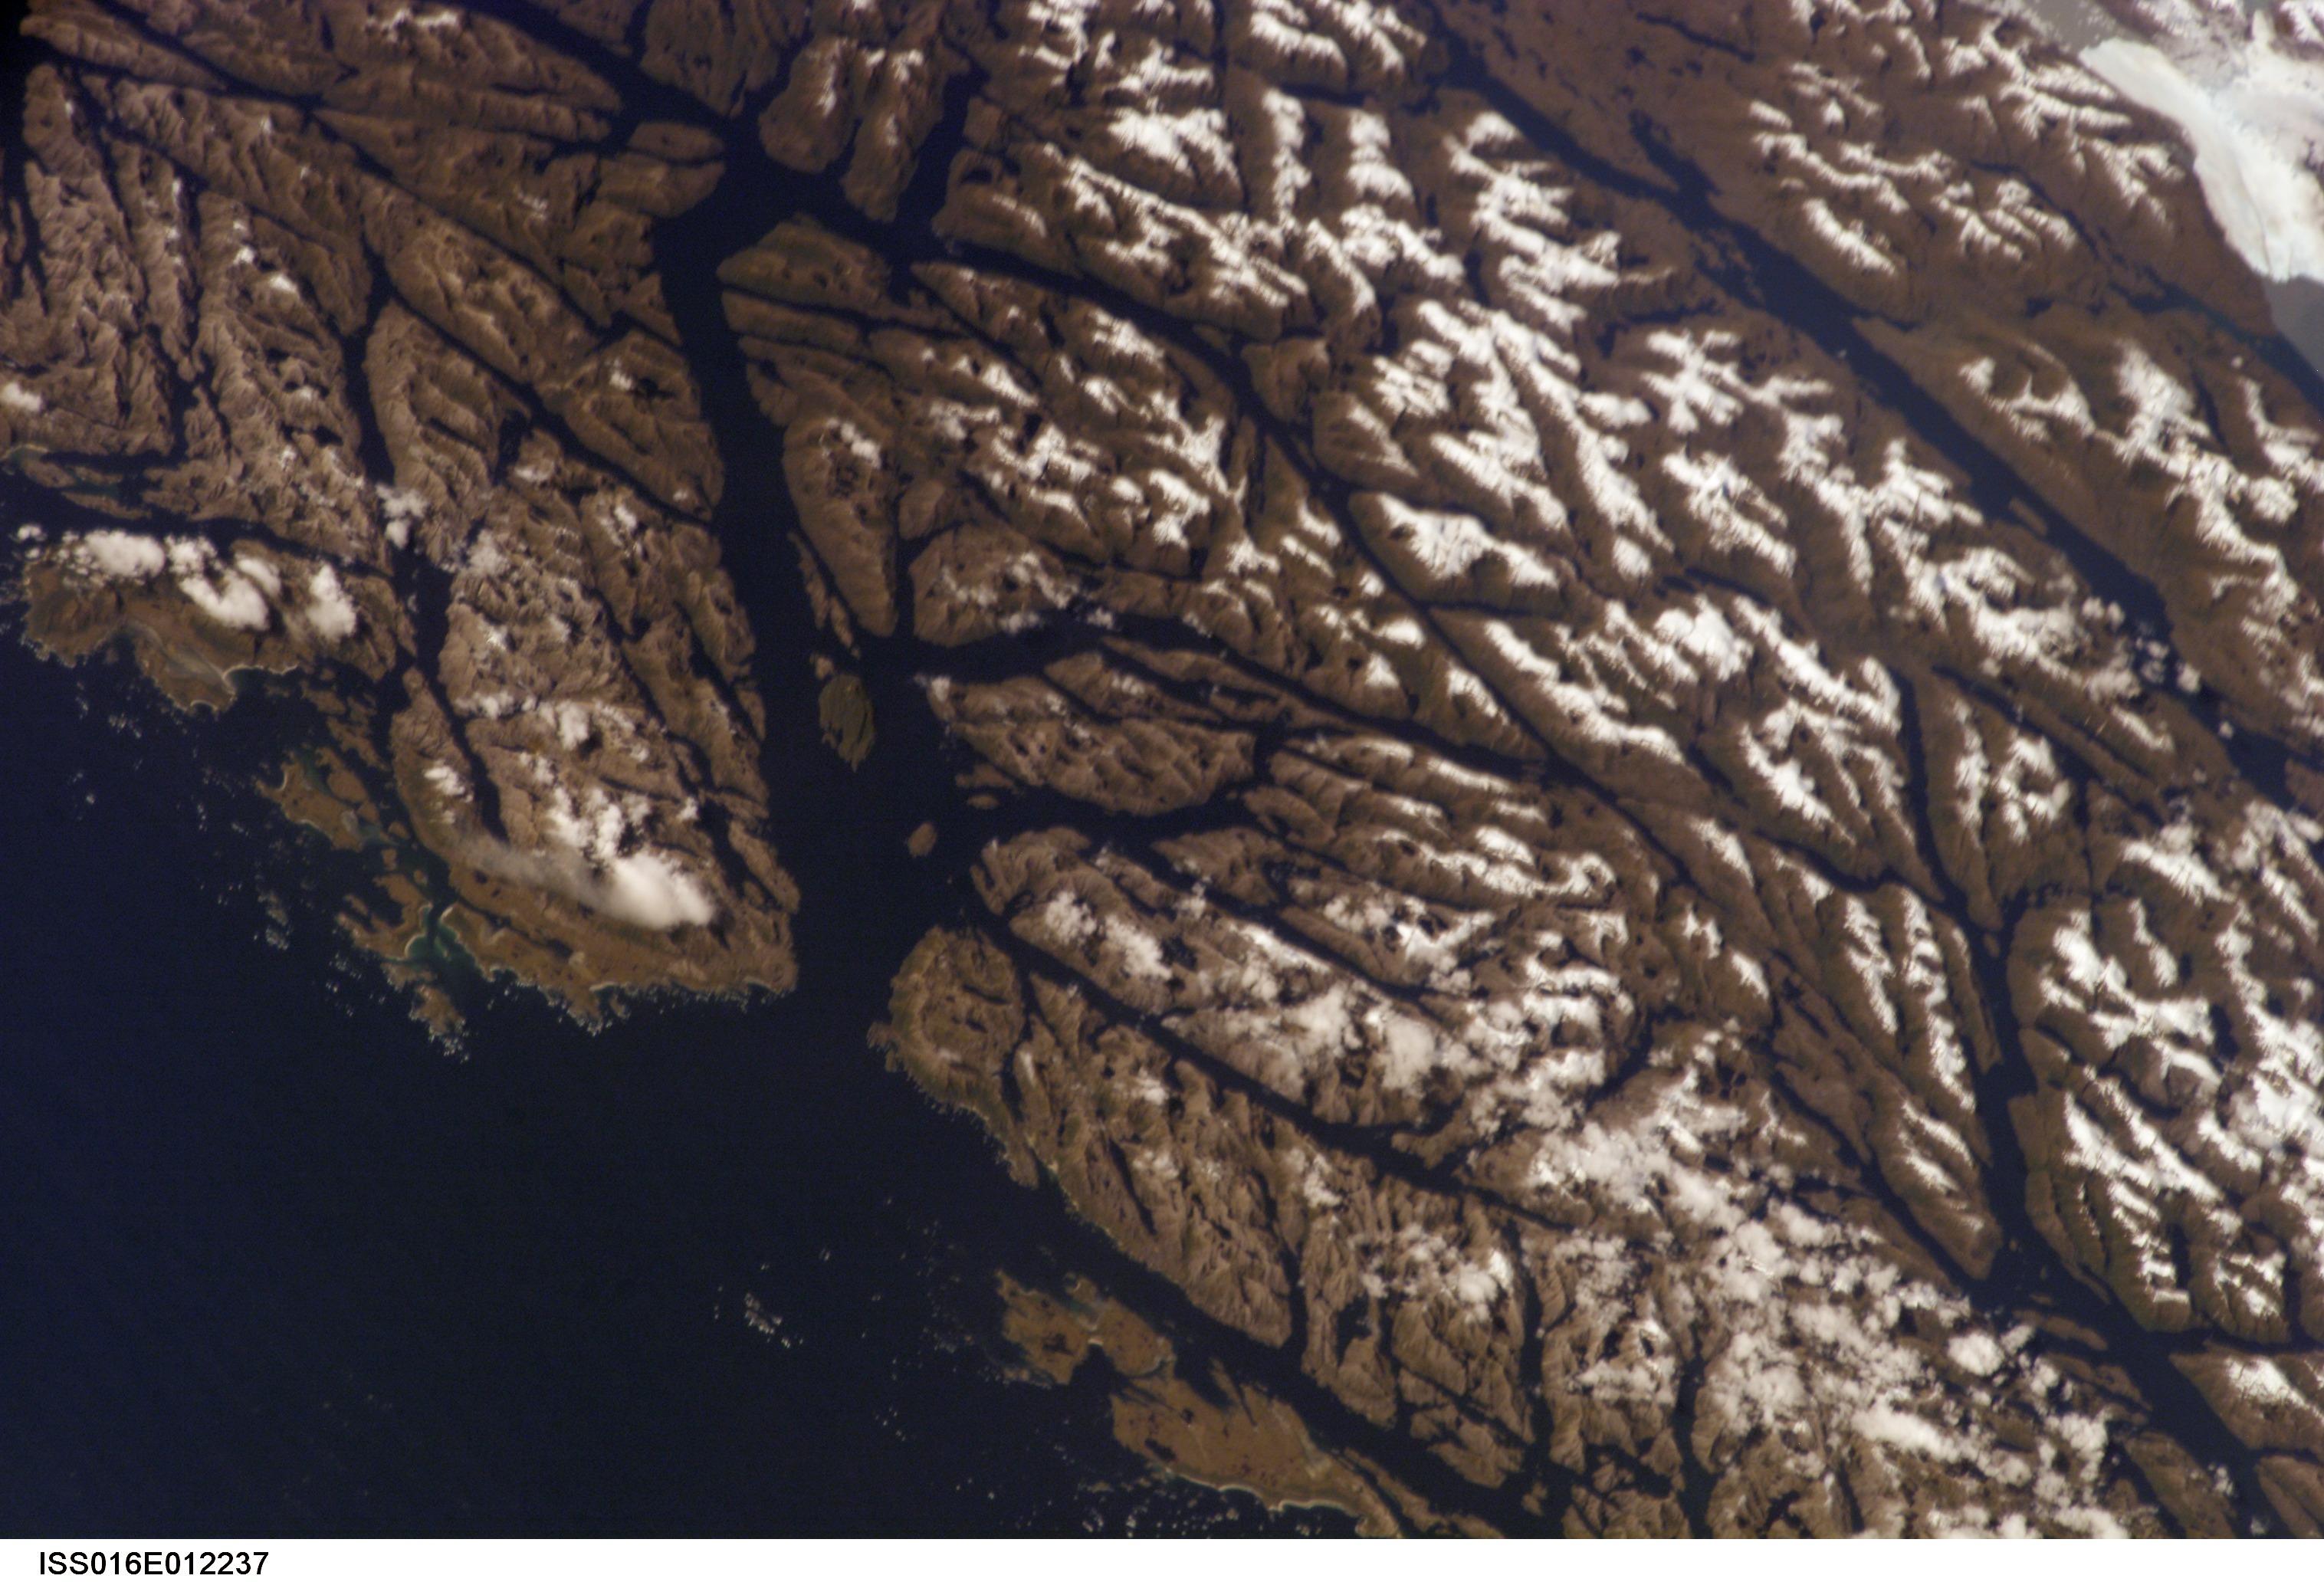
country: CHILE
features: STOSCH I., LADRILLERO CANAL
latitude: -49.0
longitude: -75.0
